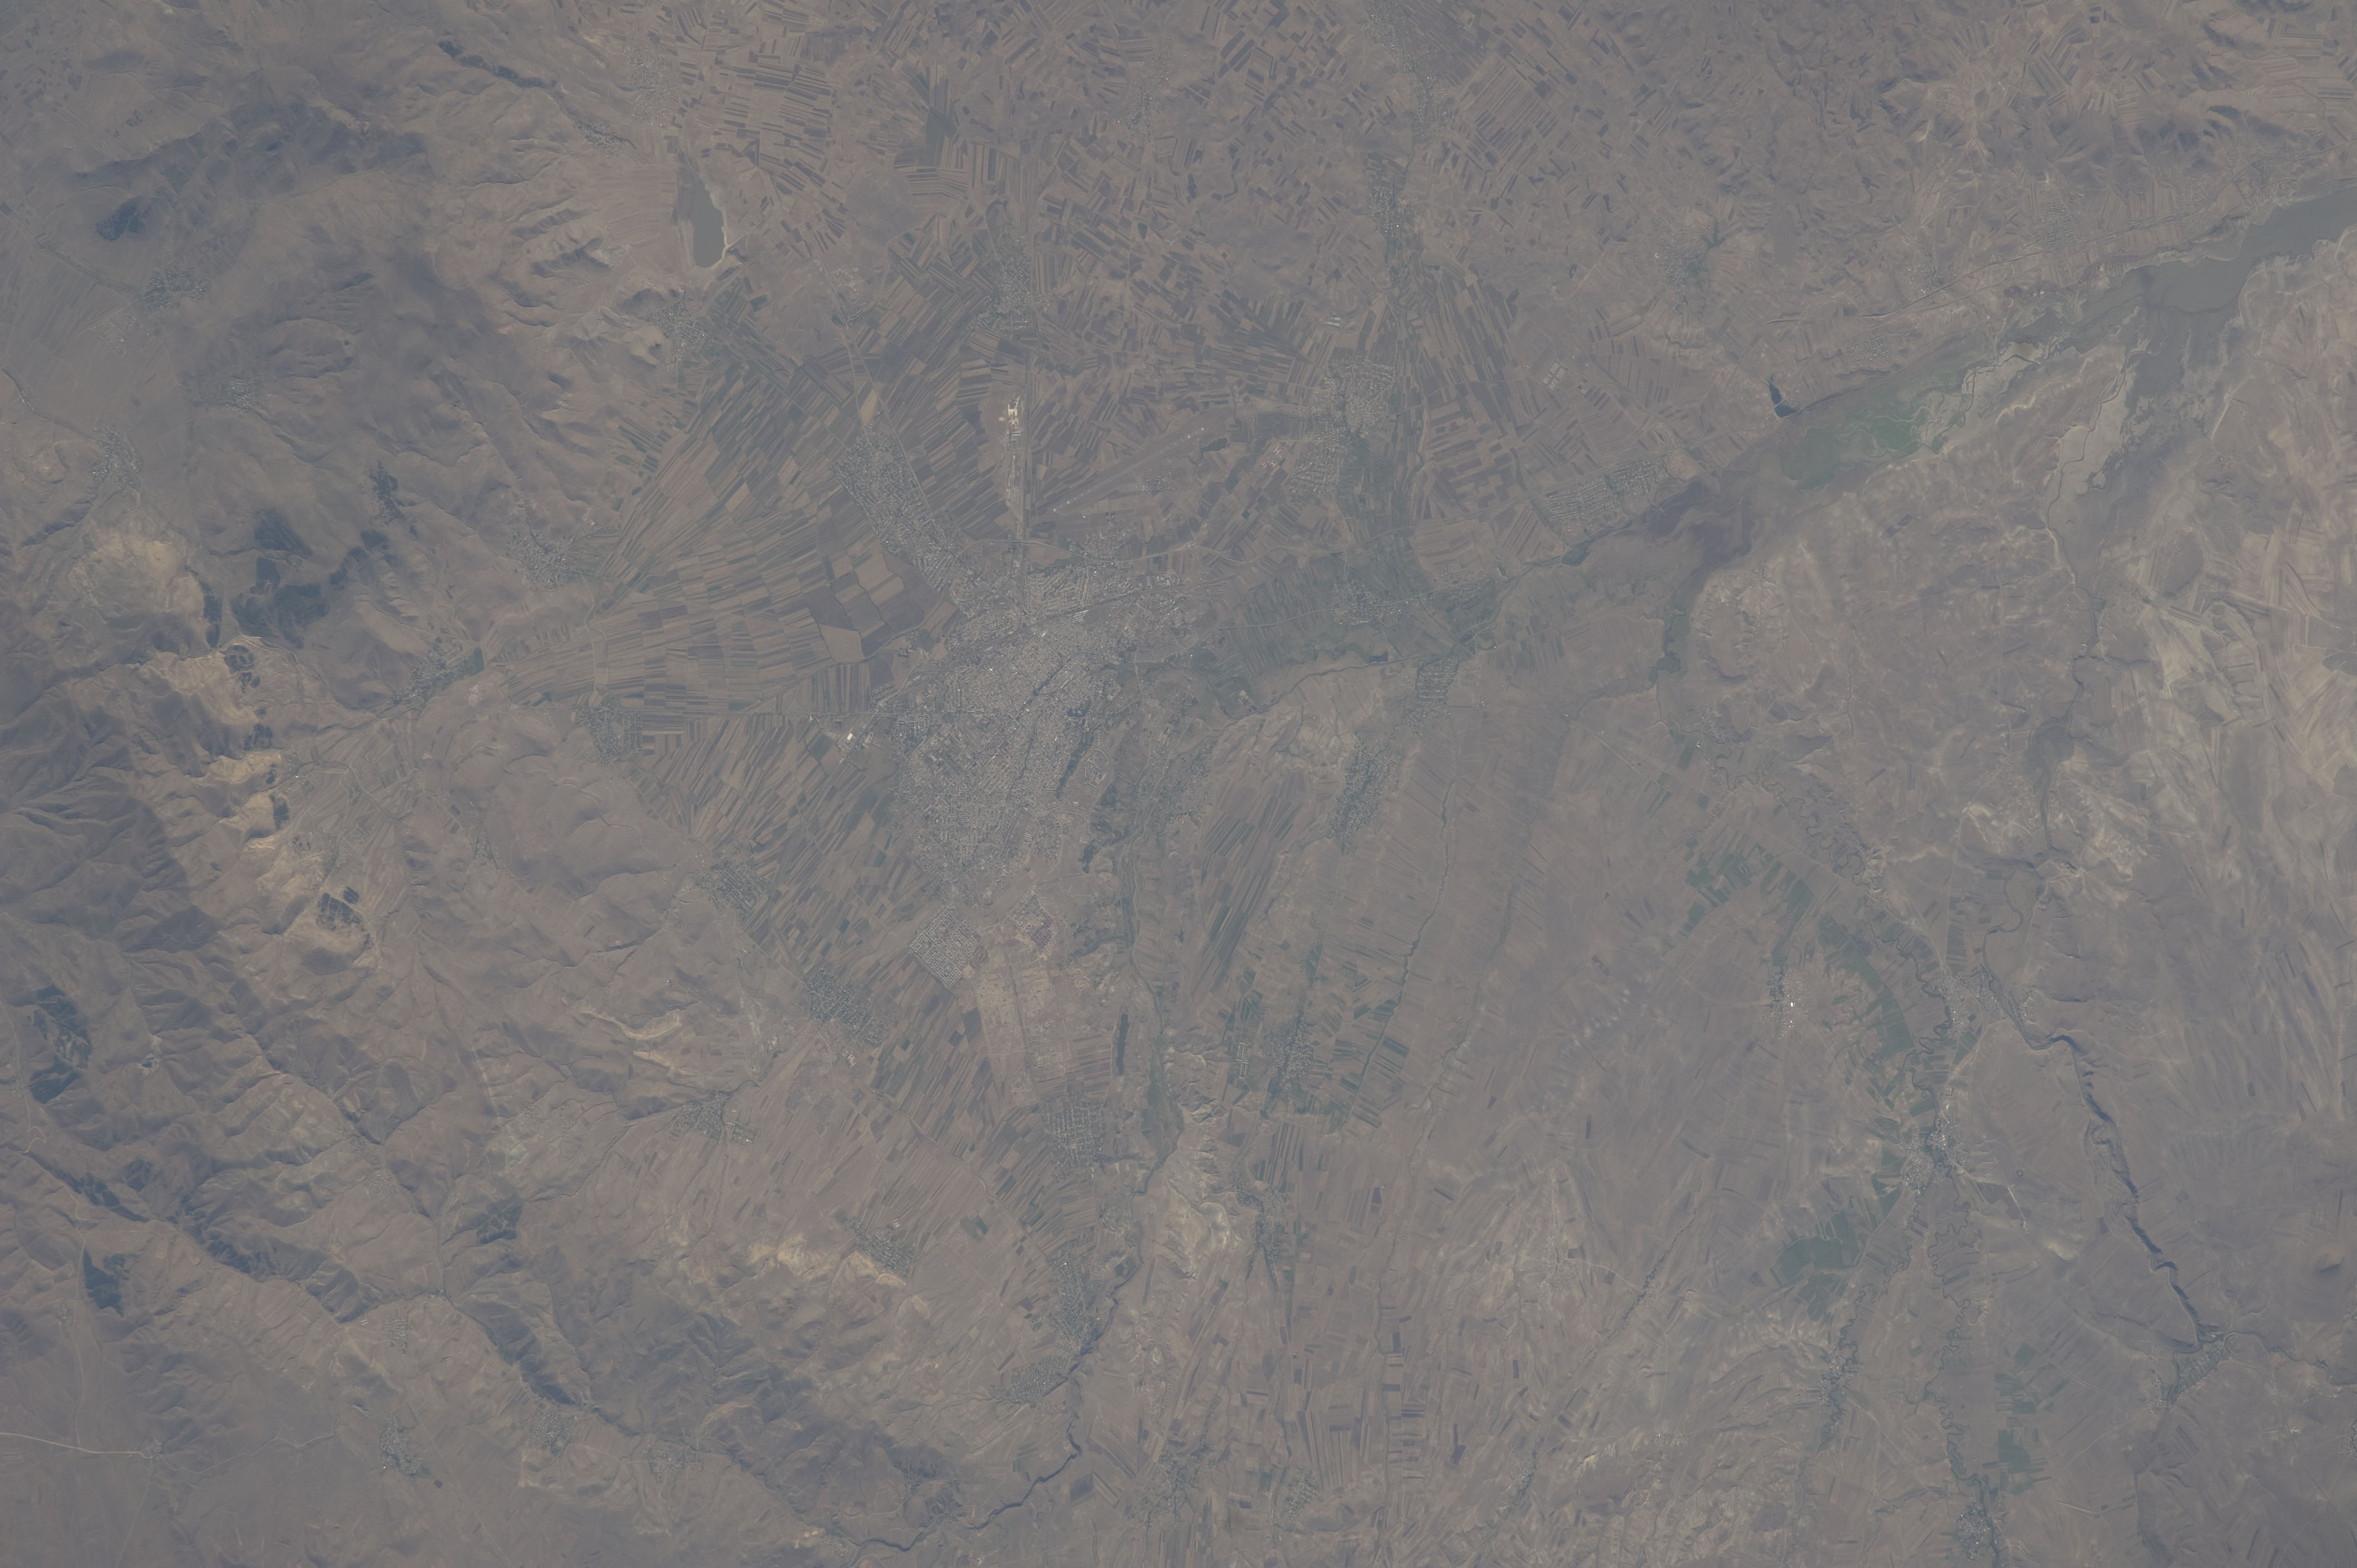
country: TURKEY
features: GYUMRI, AGR., ARPACAY RES., AIRPORT
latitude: 40.7
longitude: 43.6
